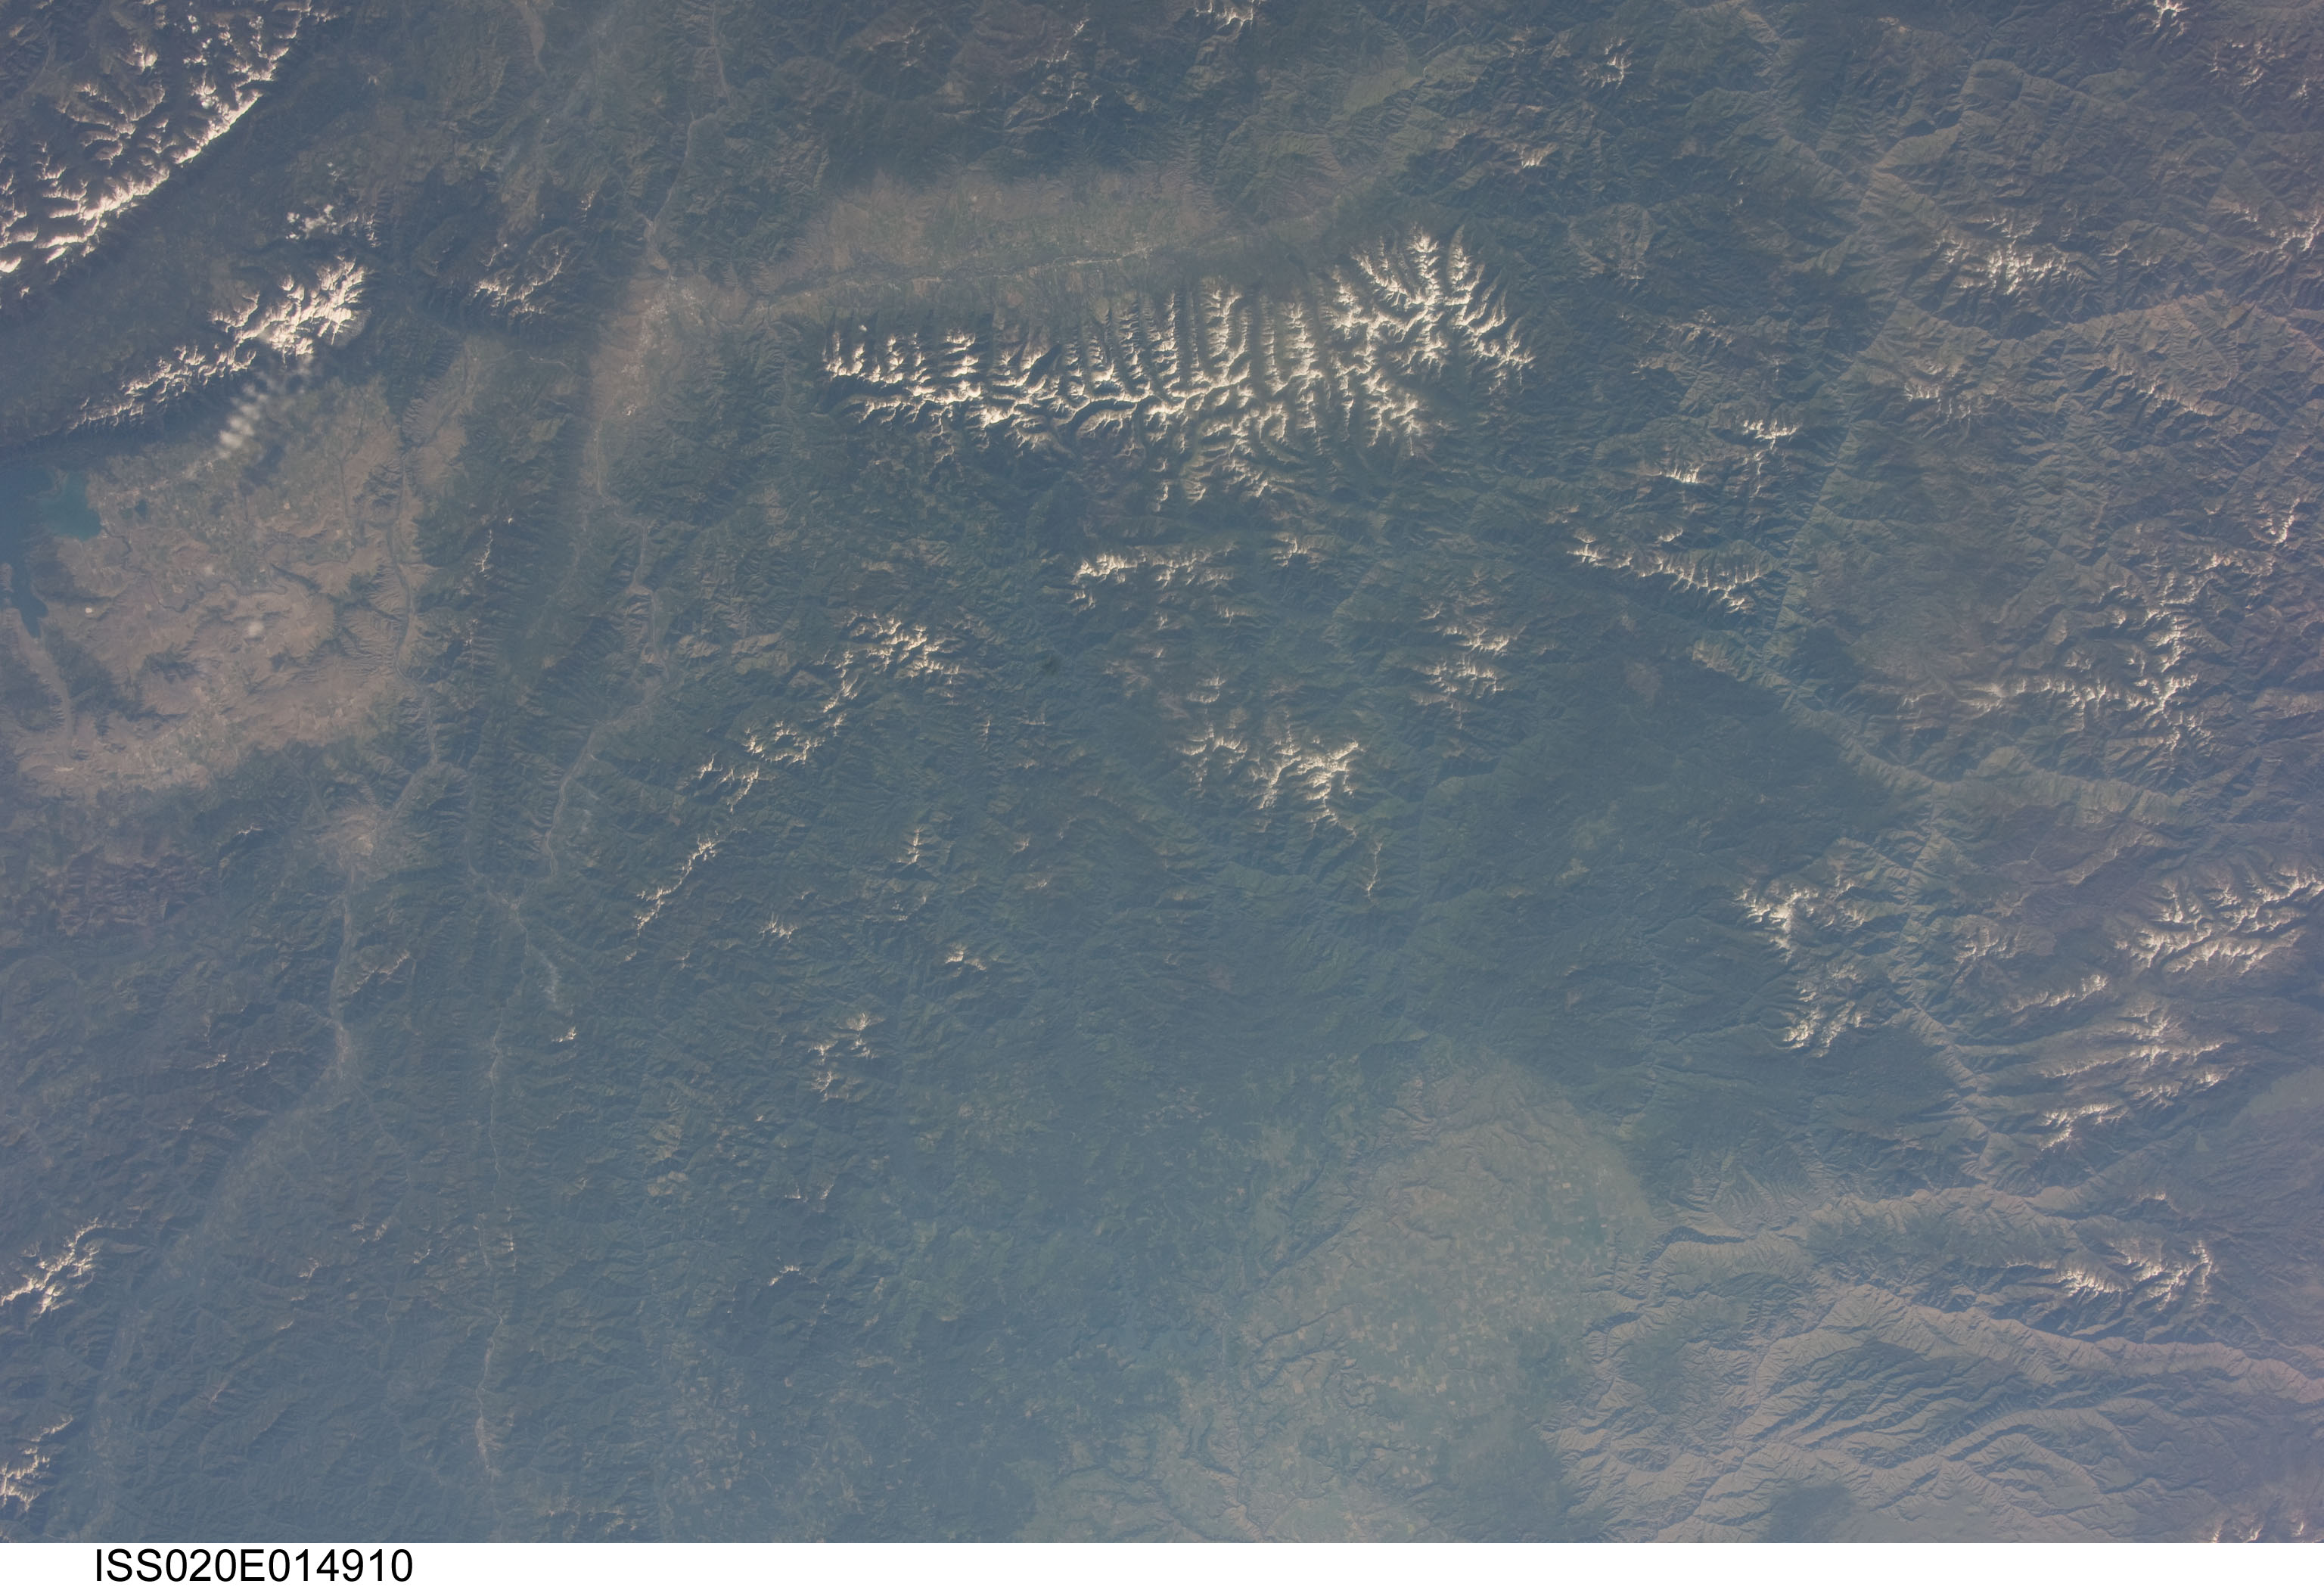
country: USA-IDAHO
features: MISSOULA,NEZ PERCE-CLEARWATER NATIONAL FORESTS,MONTANA,IDAHO,LOLO NATIONAL FOREST,BITTERROOT NATIONAL FOREST,IDAHO; BITTERROOT MOUNTAIN RANGE
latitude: 46.5
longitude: -115.0
